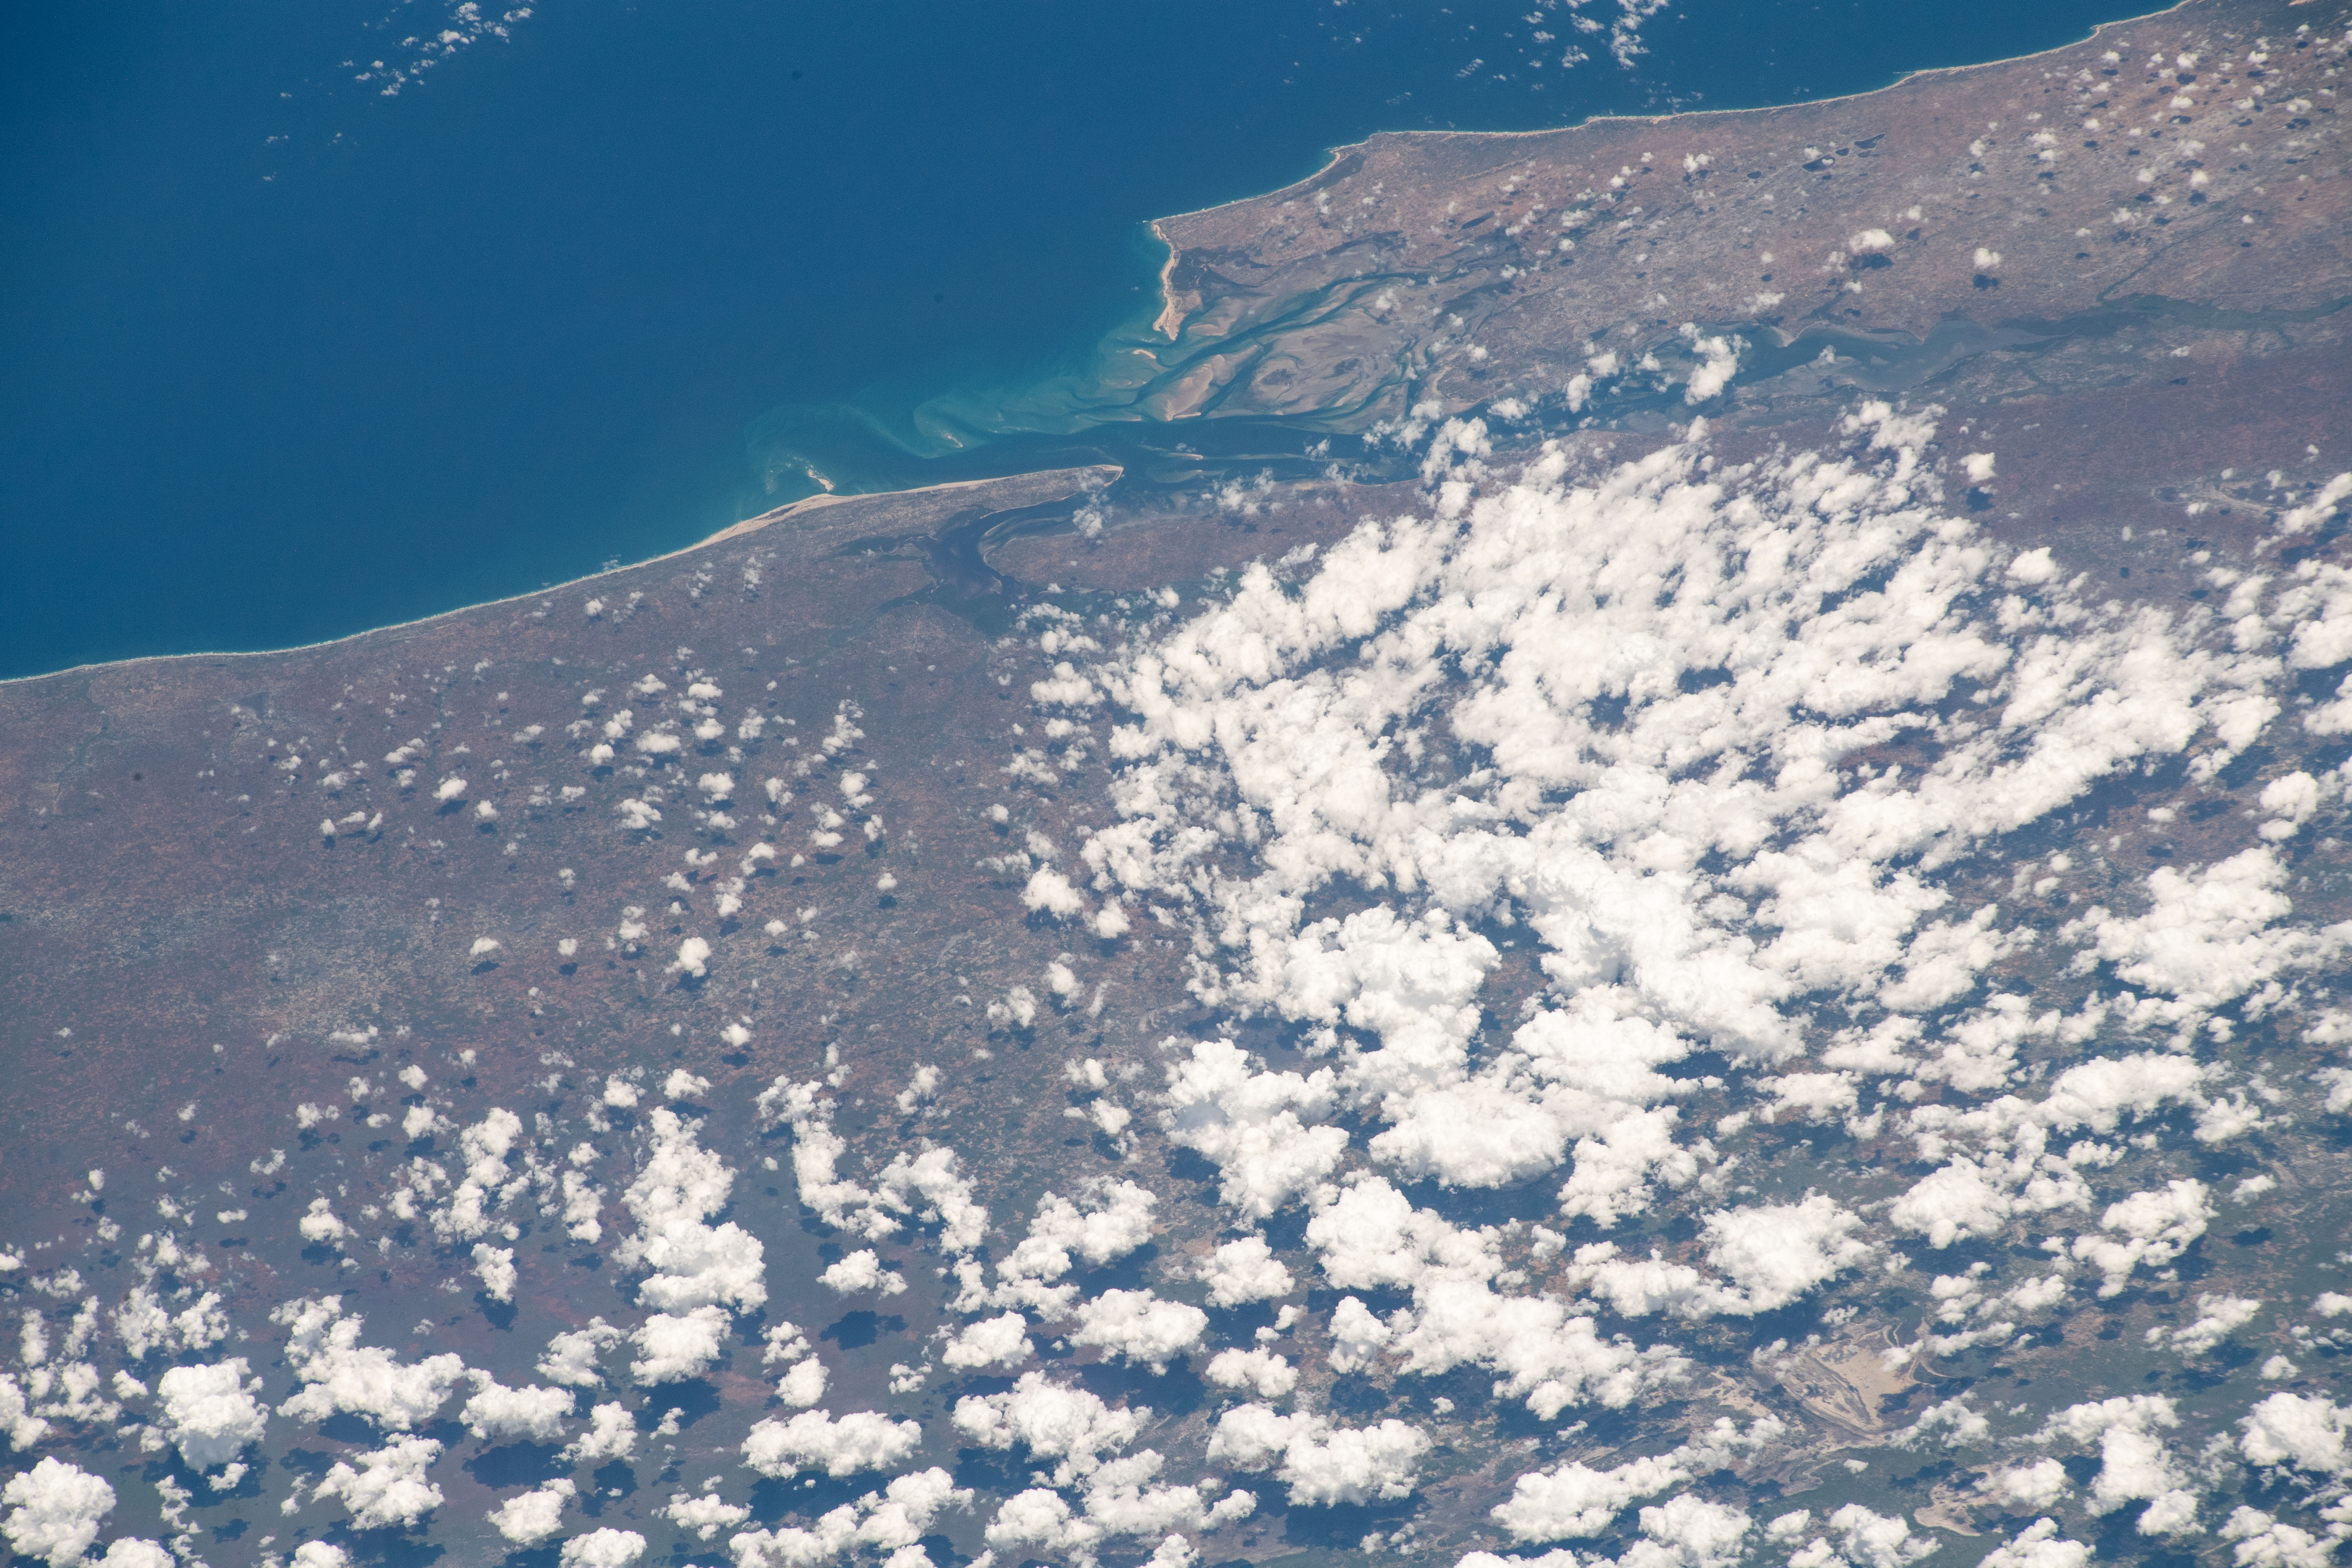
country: MOZAMBIQUE
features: MAXIXE, BAIA DE INHAMBANE
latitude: -23.7
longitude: 35.2
